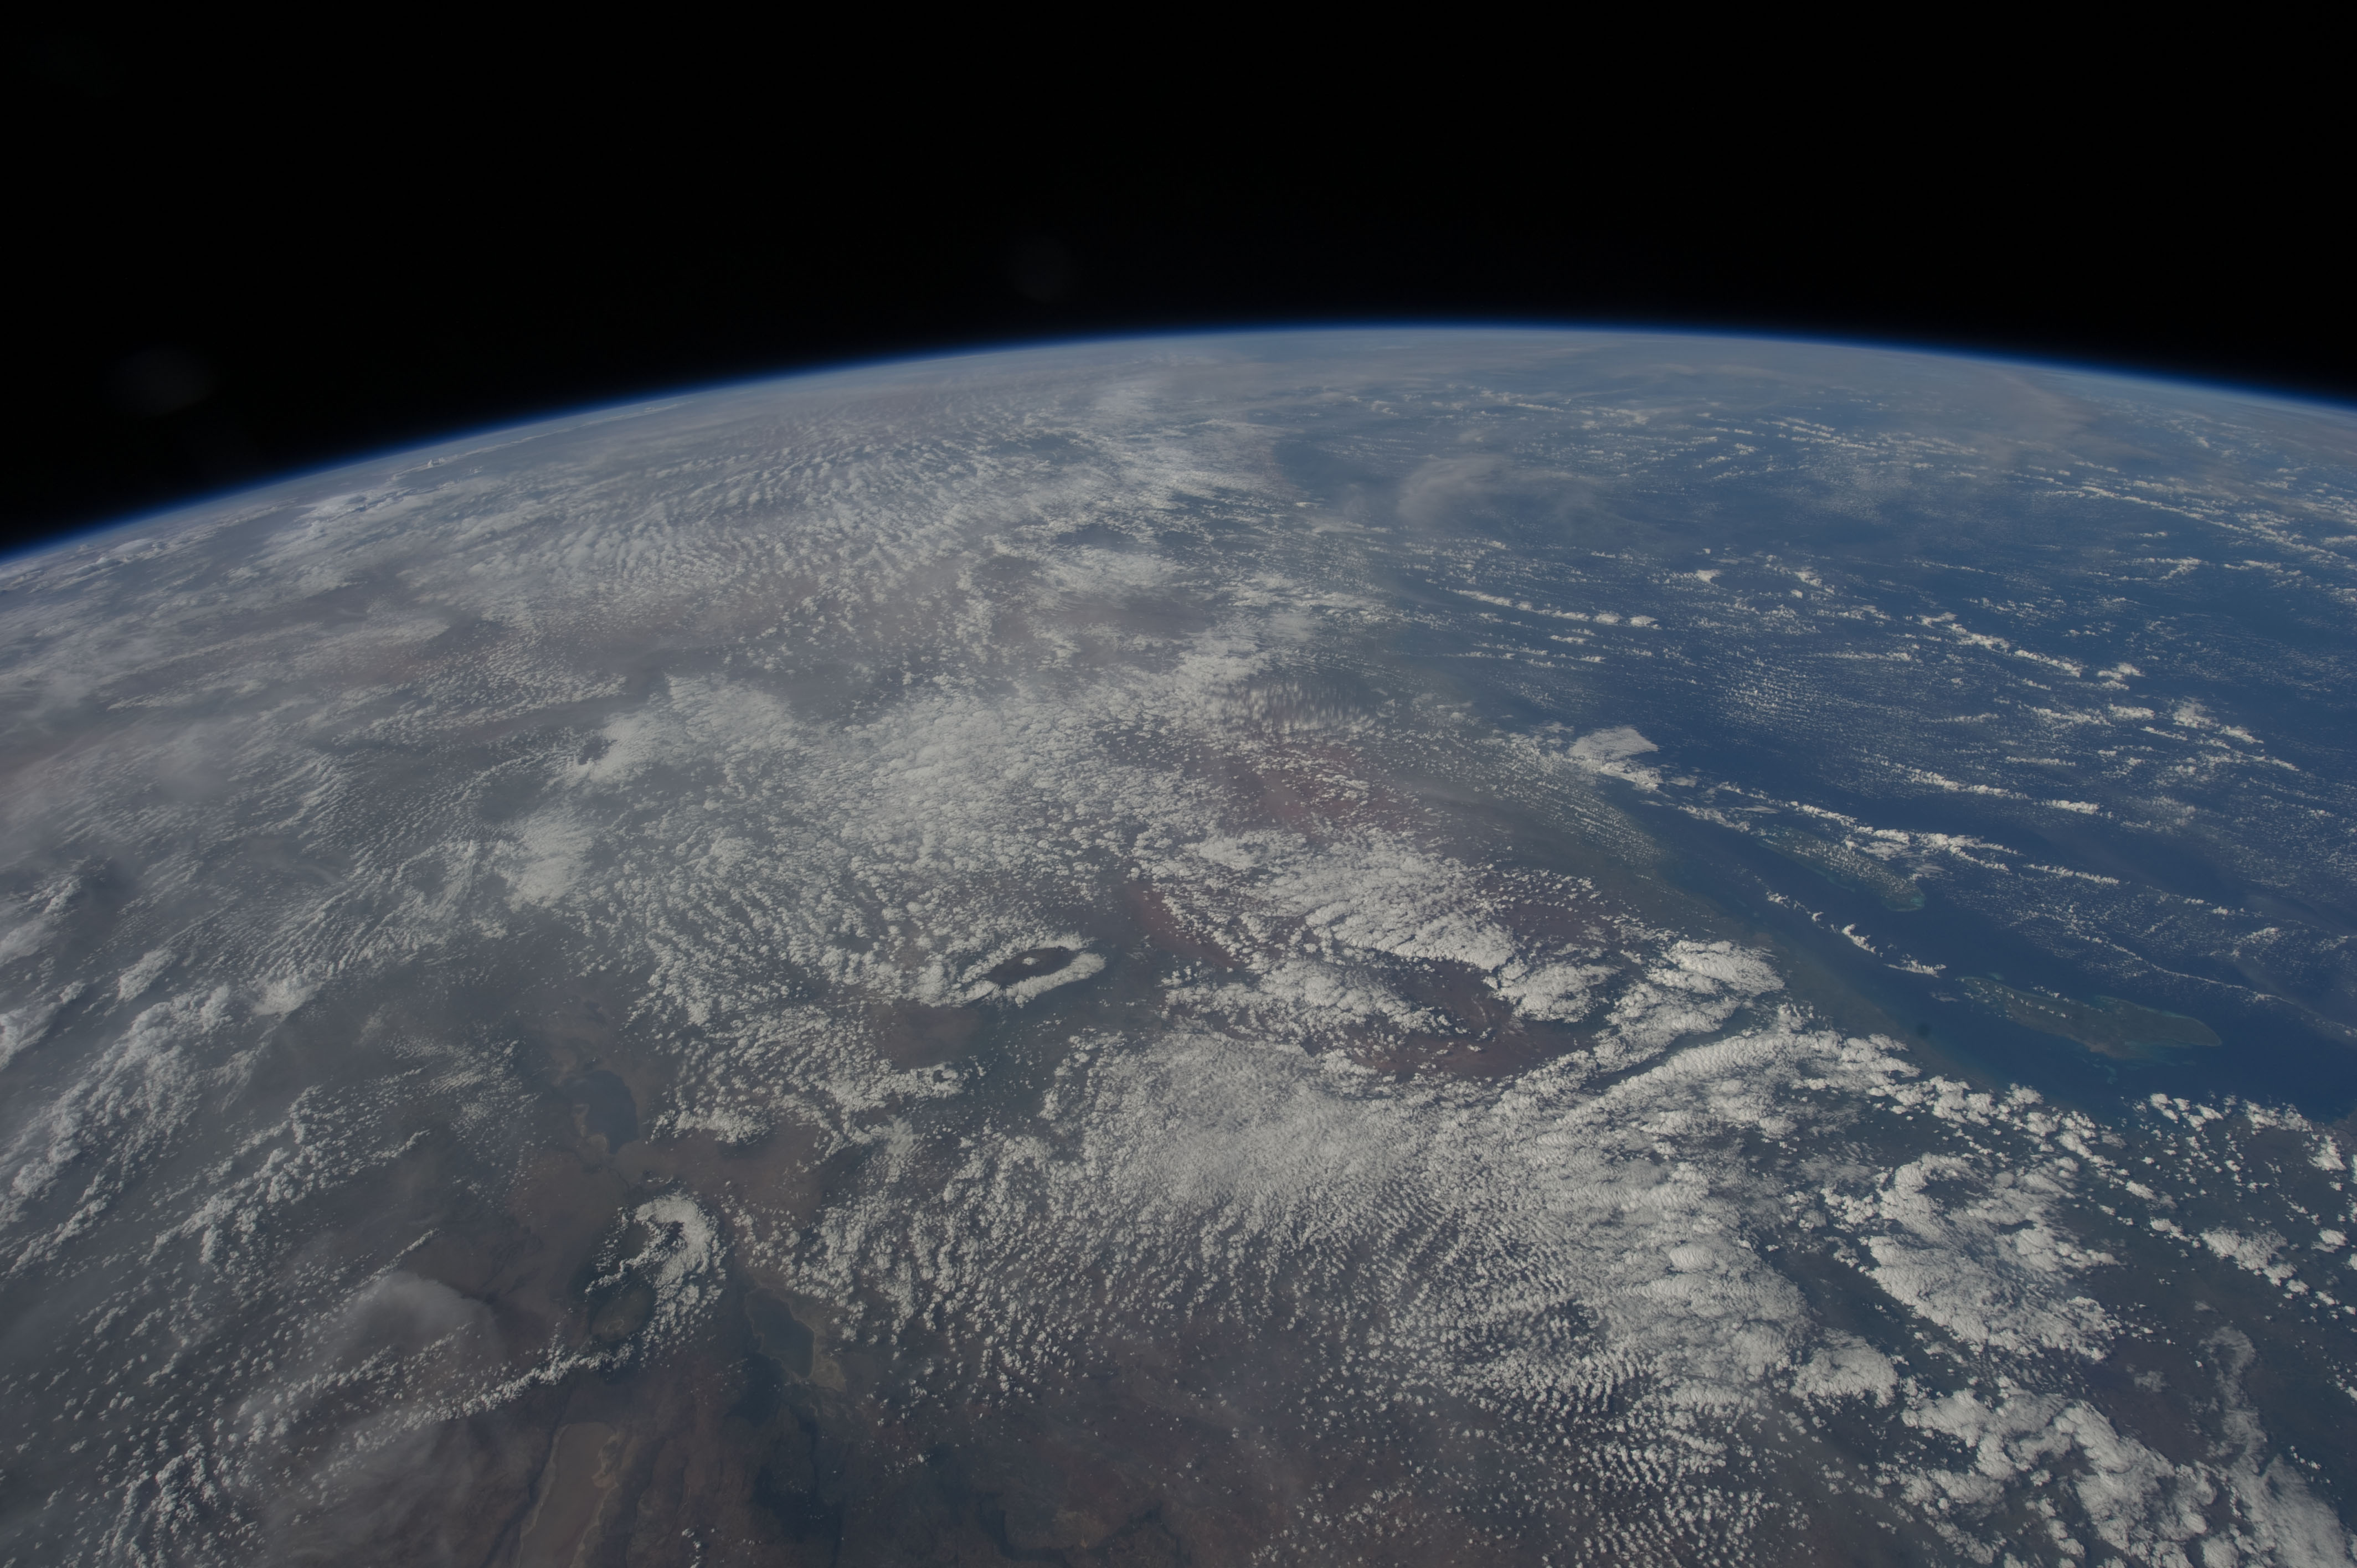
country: TANZANIA
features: PAN- INDIAN O., ZANZIBAR I., PEMBA I.
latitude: -4.5
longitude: 37.0
